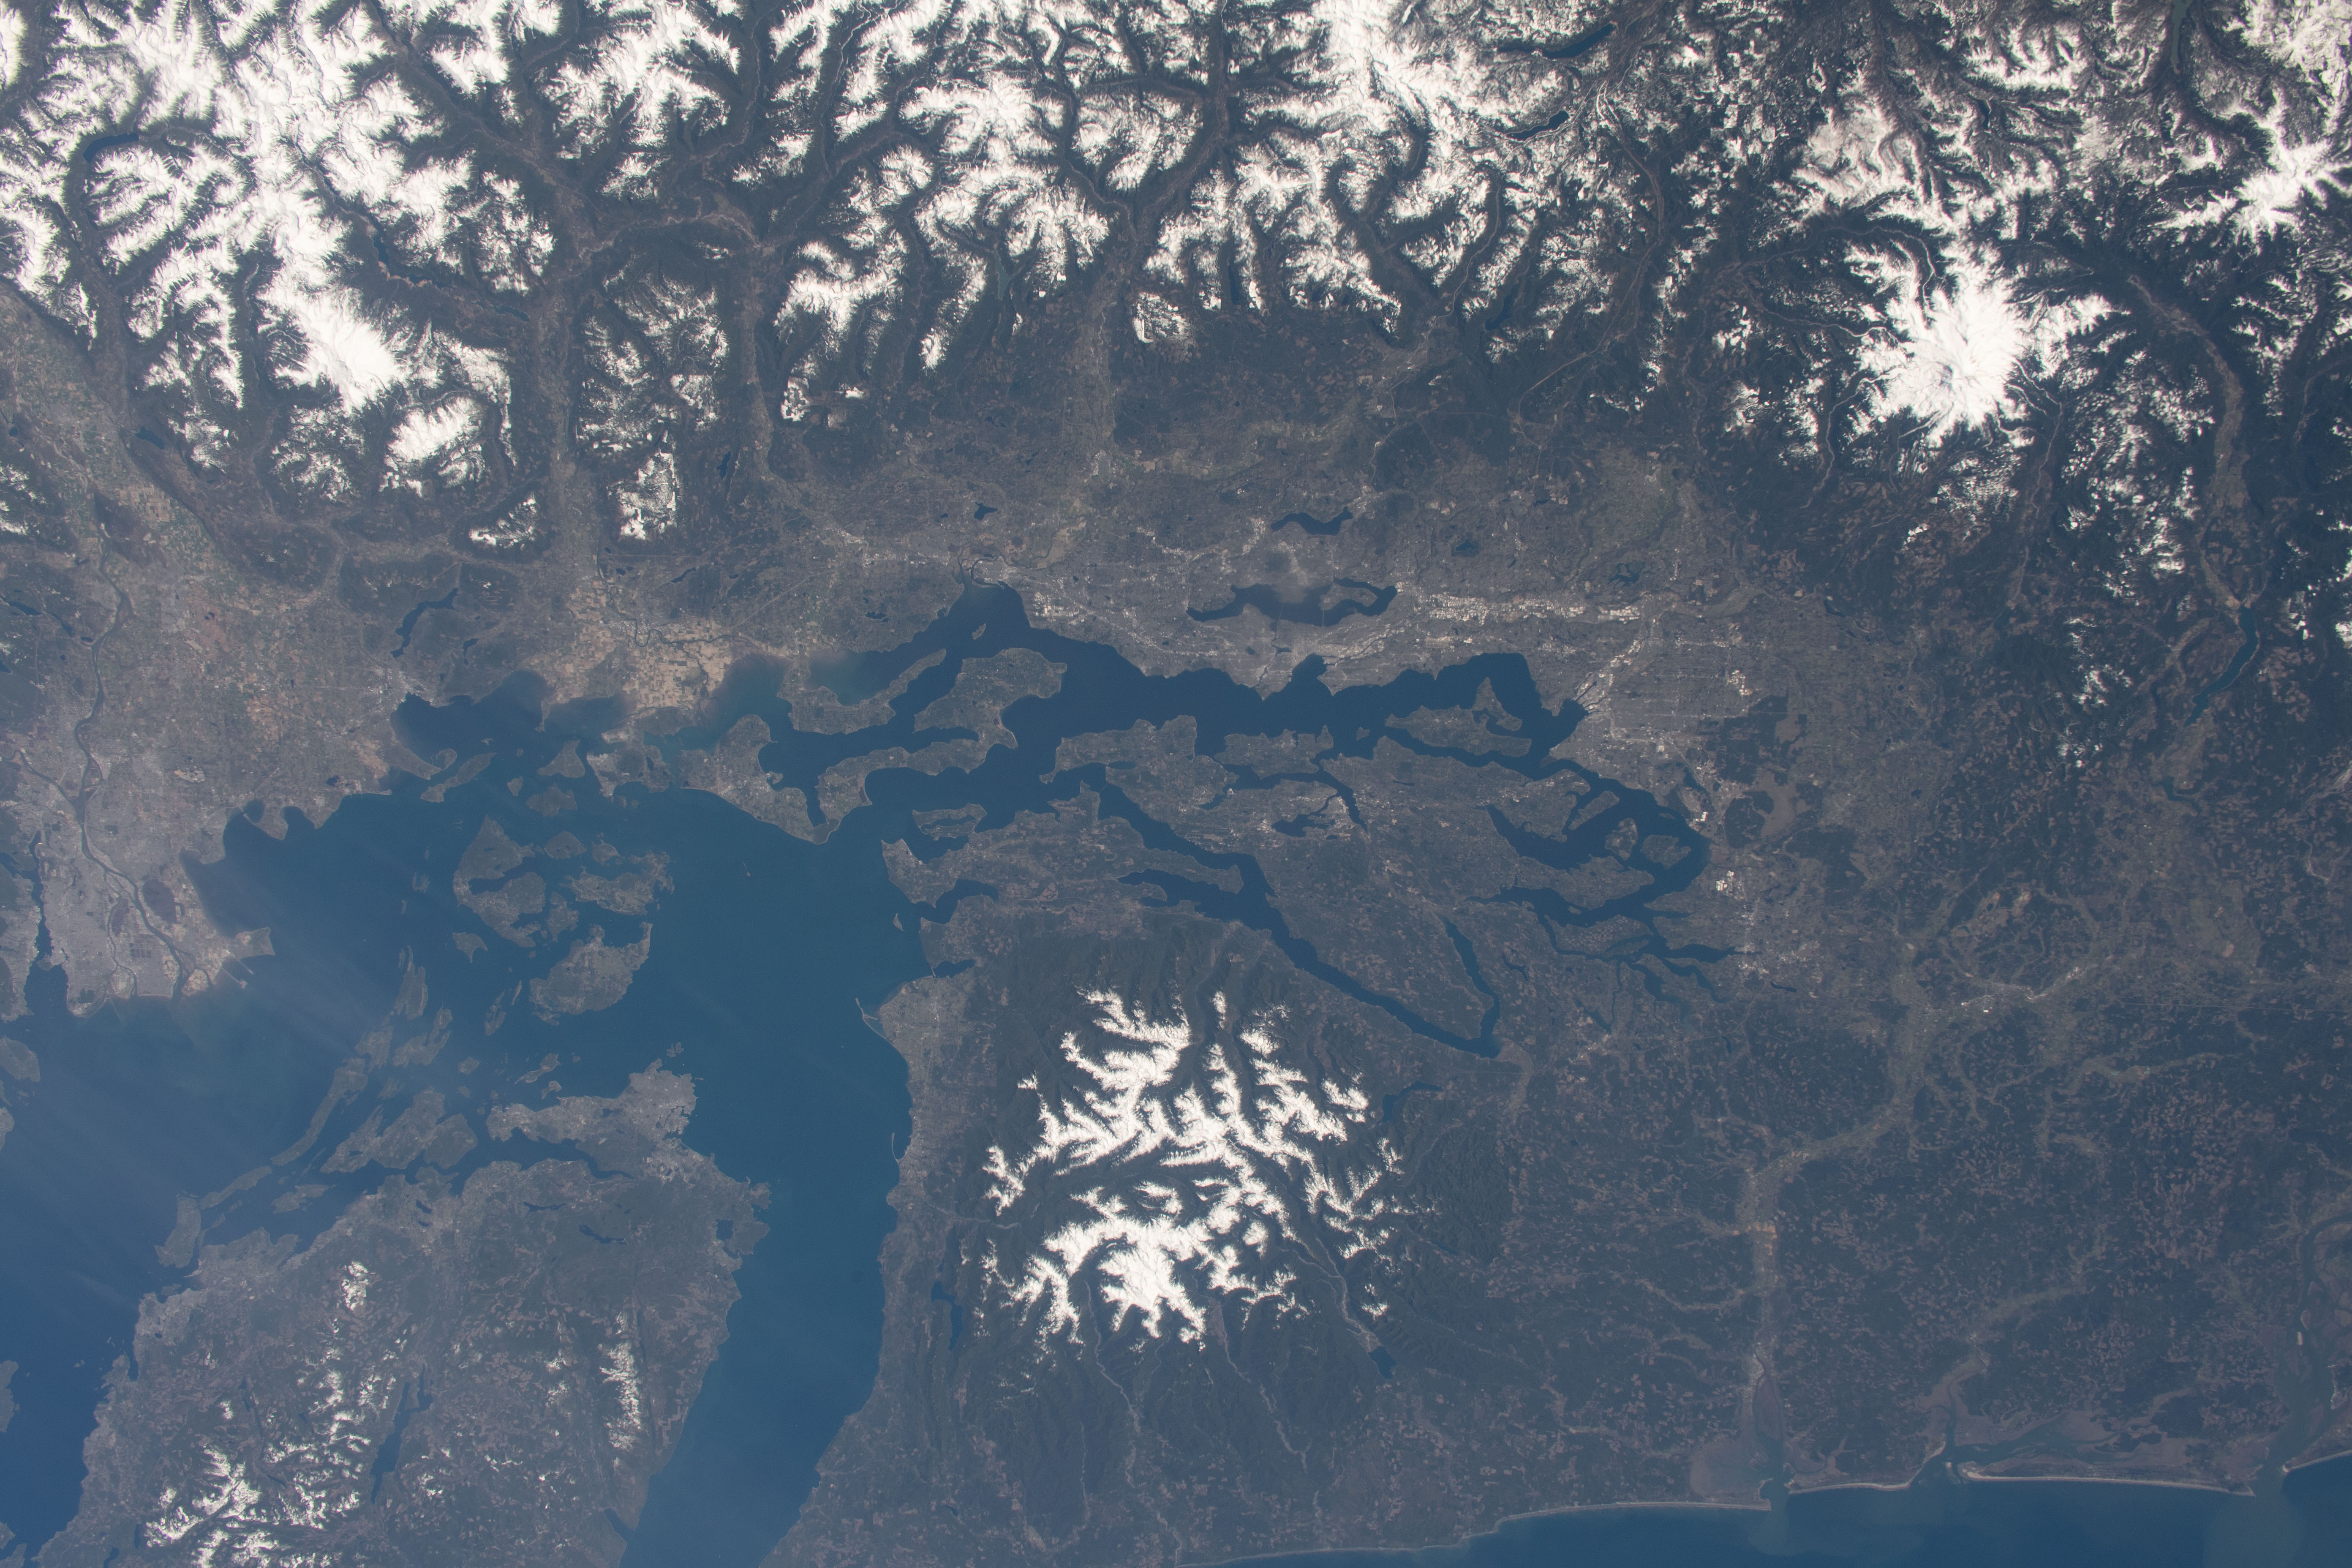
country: USA-WASHINGTON
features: NORTH CASCADES NATIONAL PARK, PUGET SOUND, OLYMPIC NATIONAL PARK, MOUNT RAINIER
